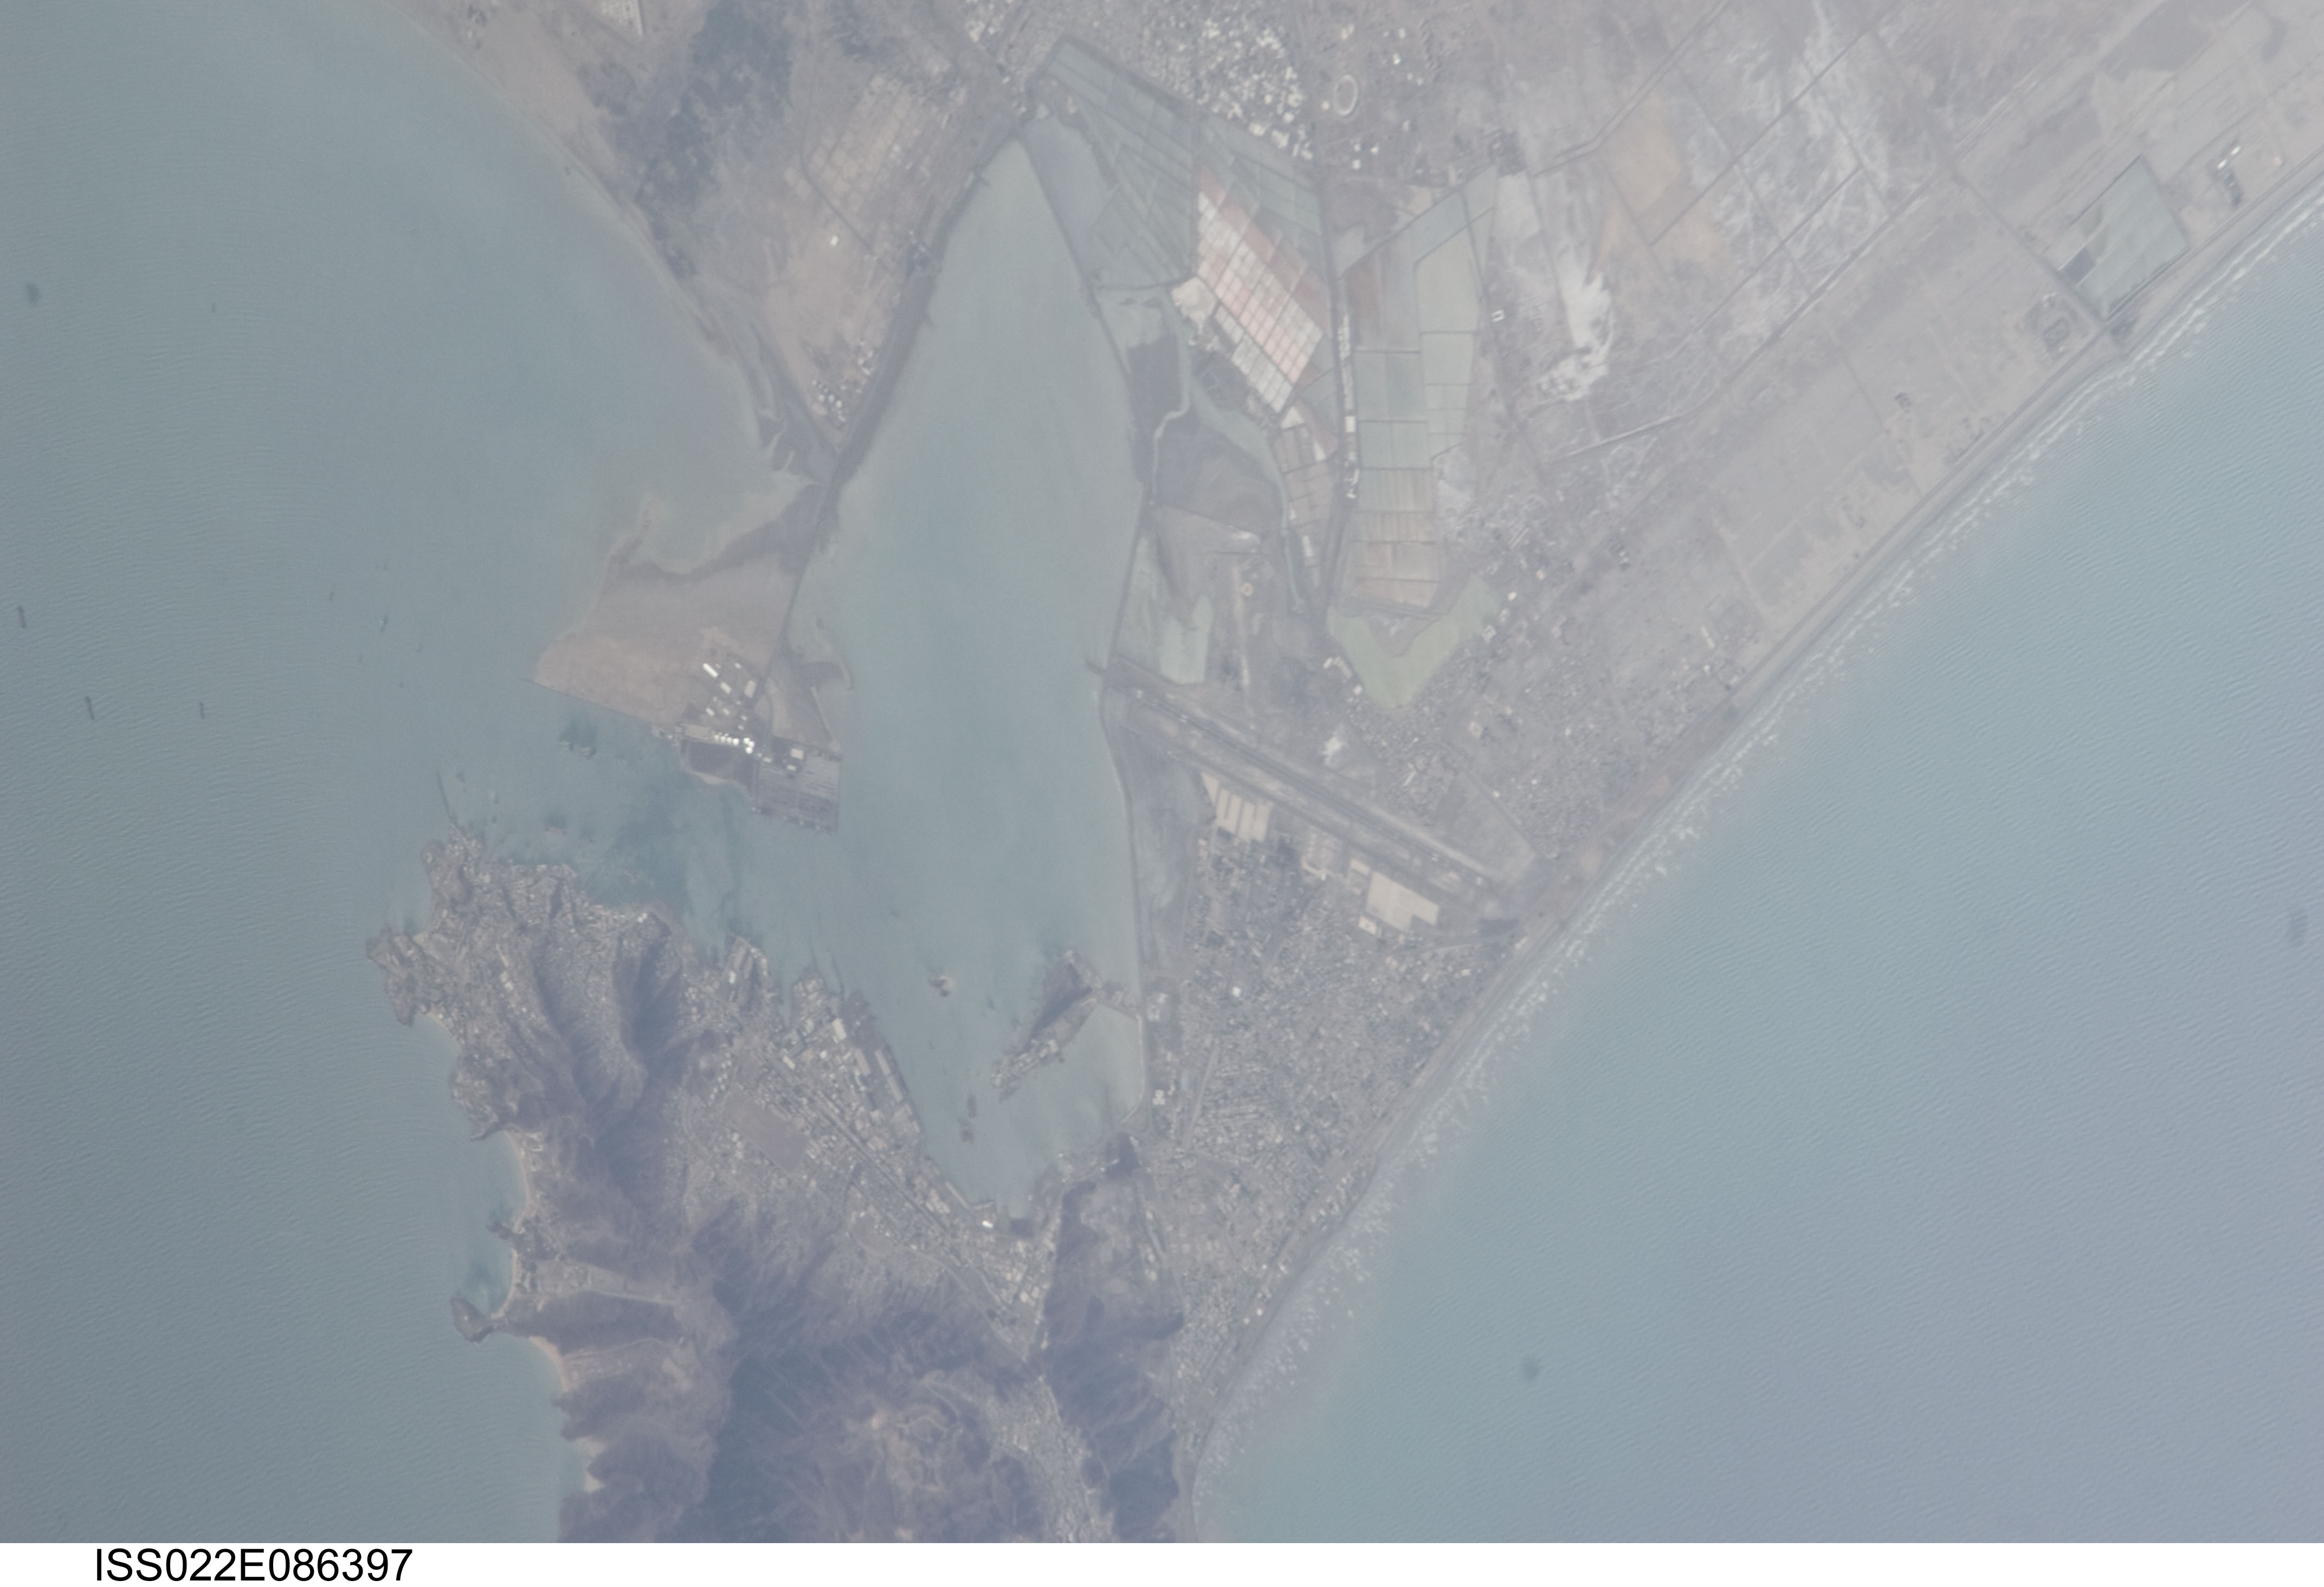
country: YEMEN
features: ADEN, AIRPORT, COAST, SALT PONDS
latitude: 12.8
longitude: 45.0
